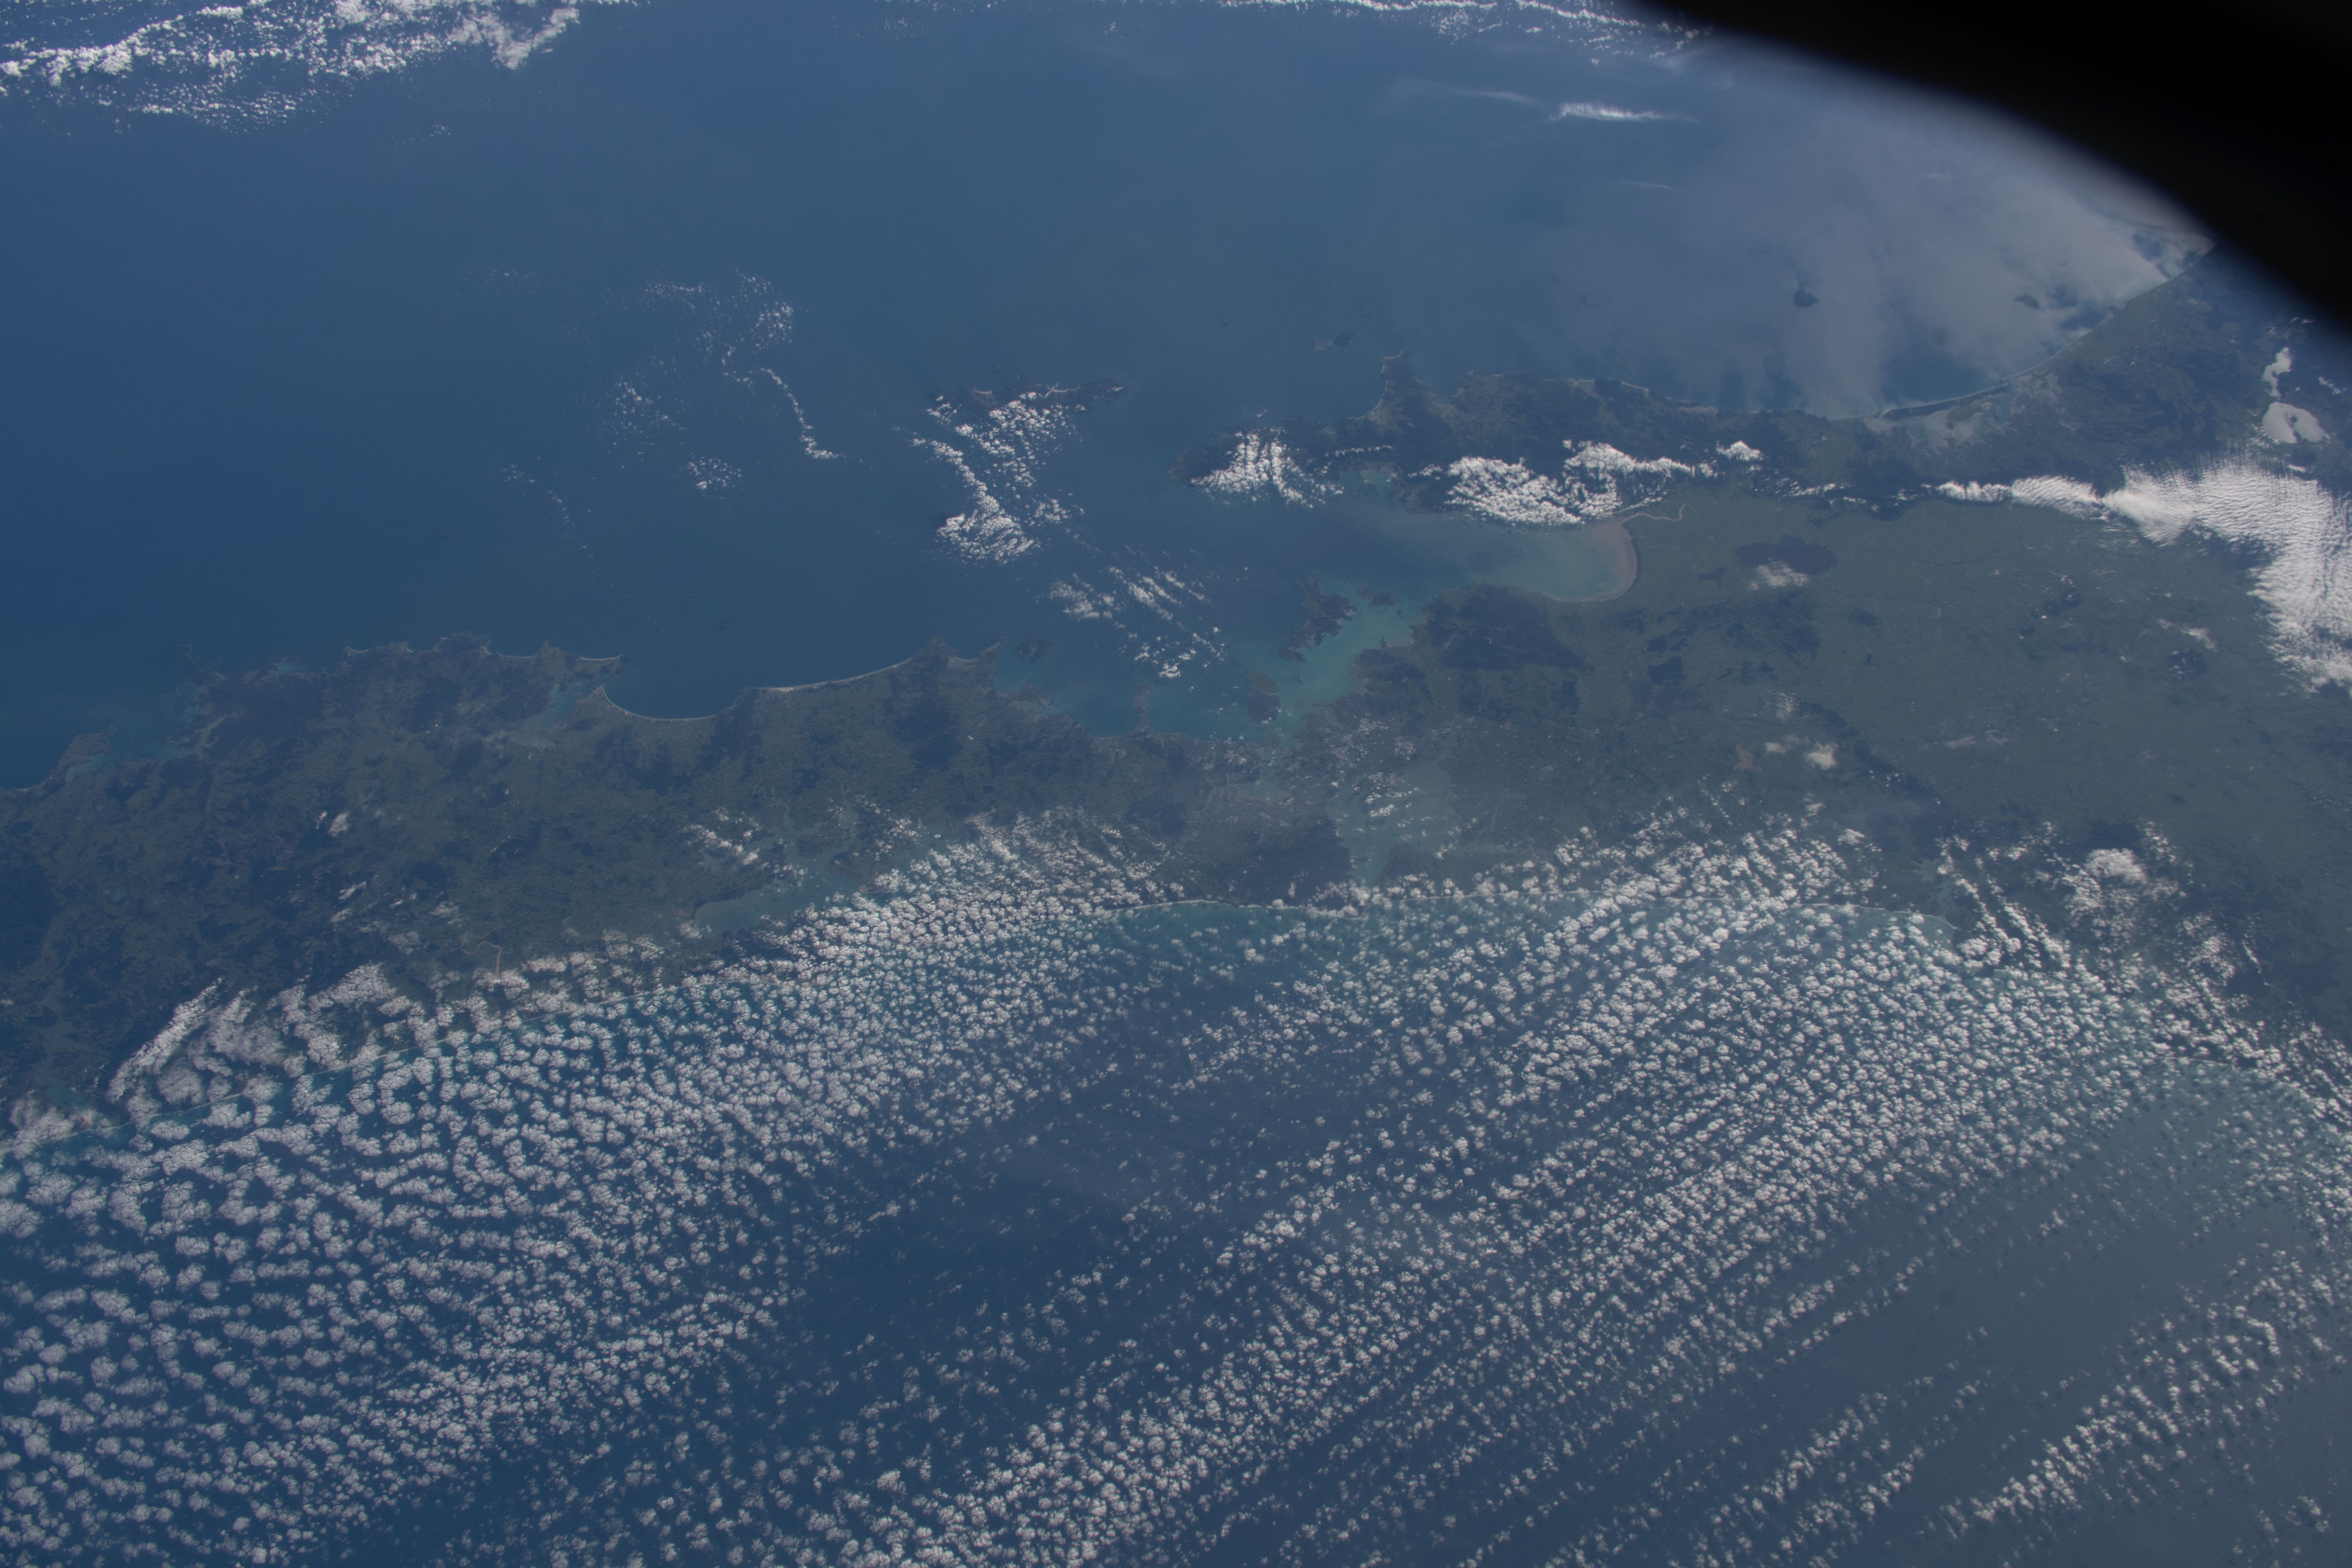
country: NEW ZEALAND-NI
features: NORTHLAND, HAURAKI GULF
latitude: -36.5
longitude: 175.0
